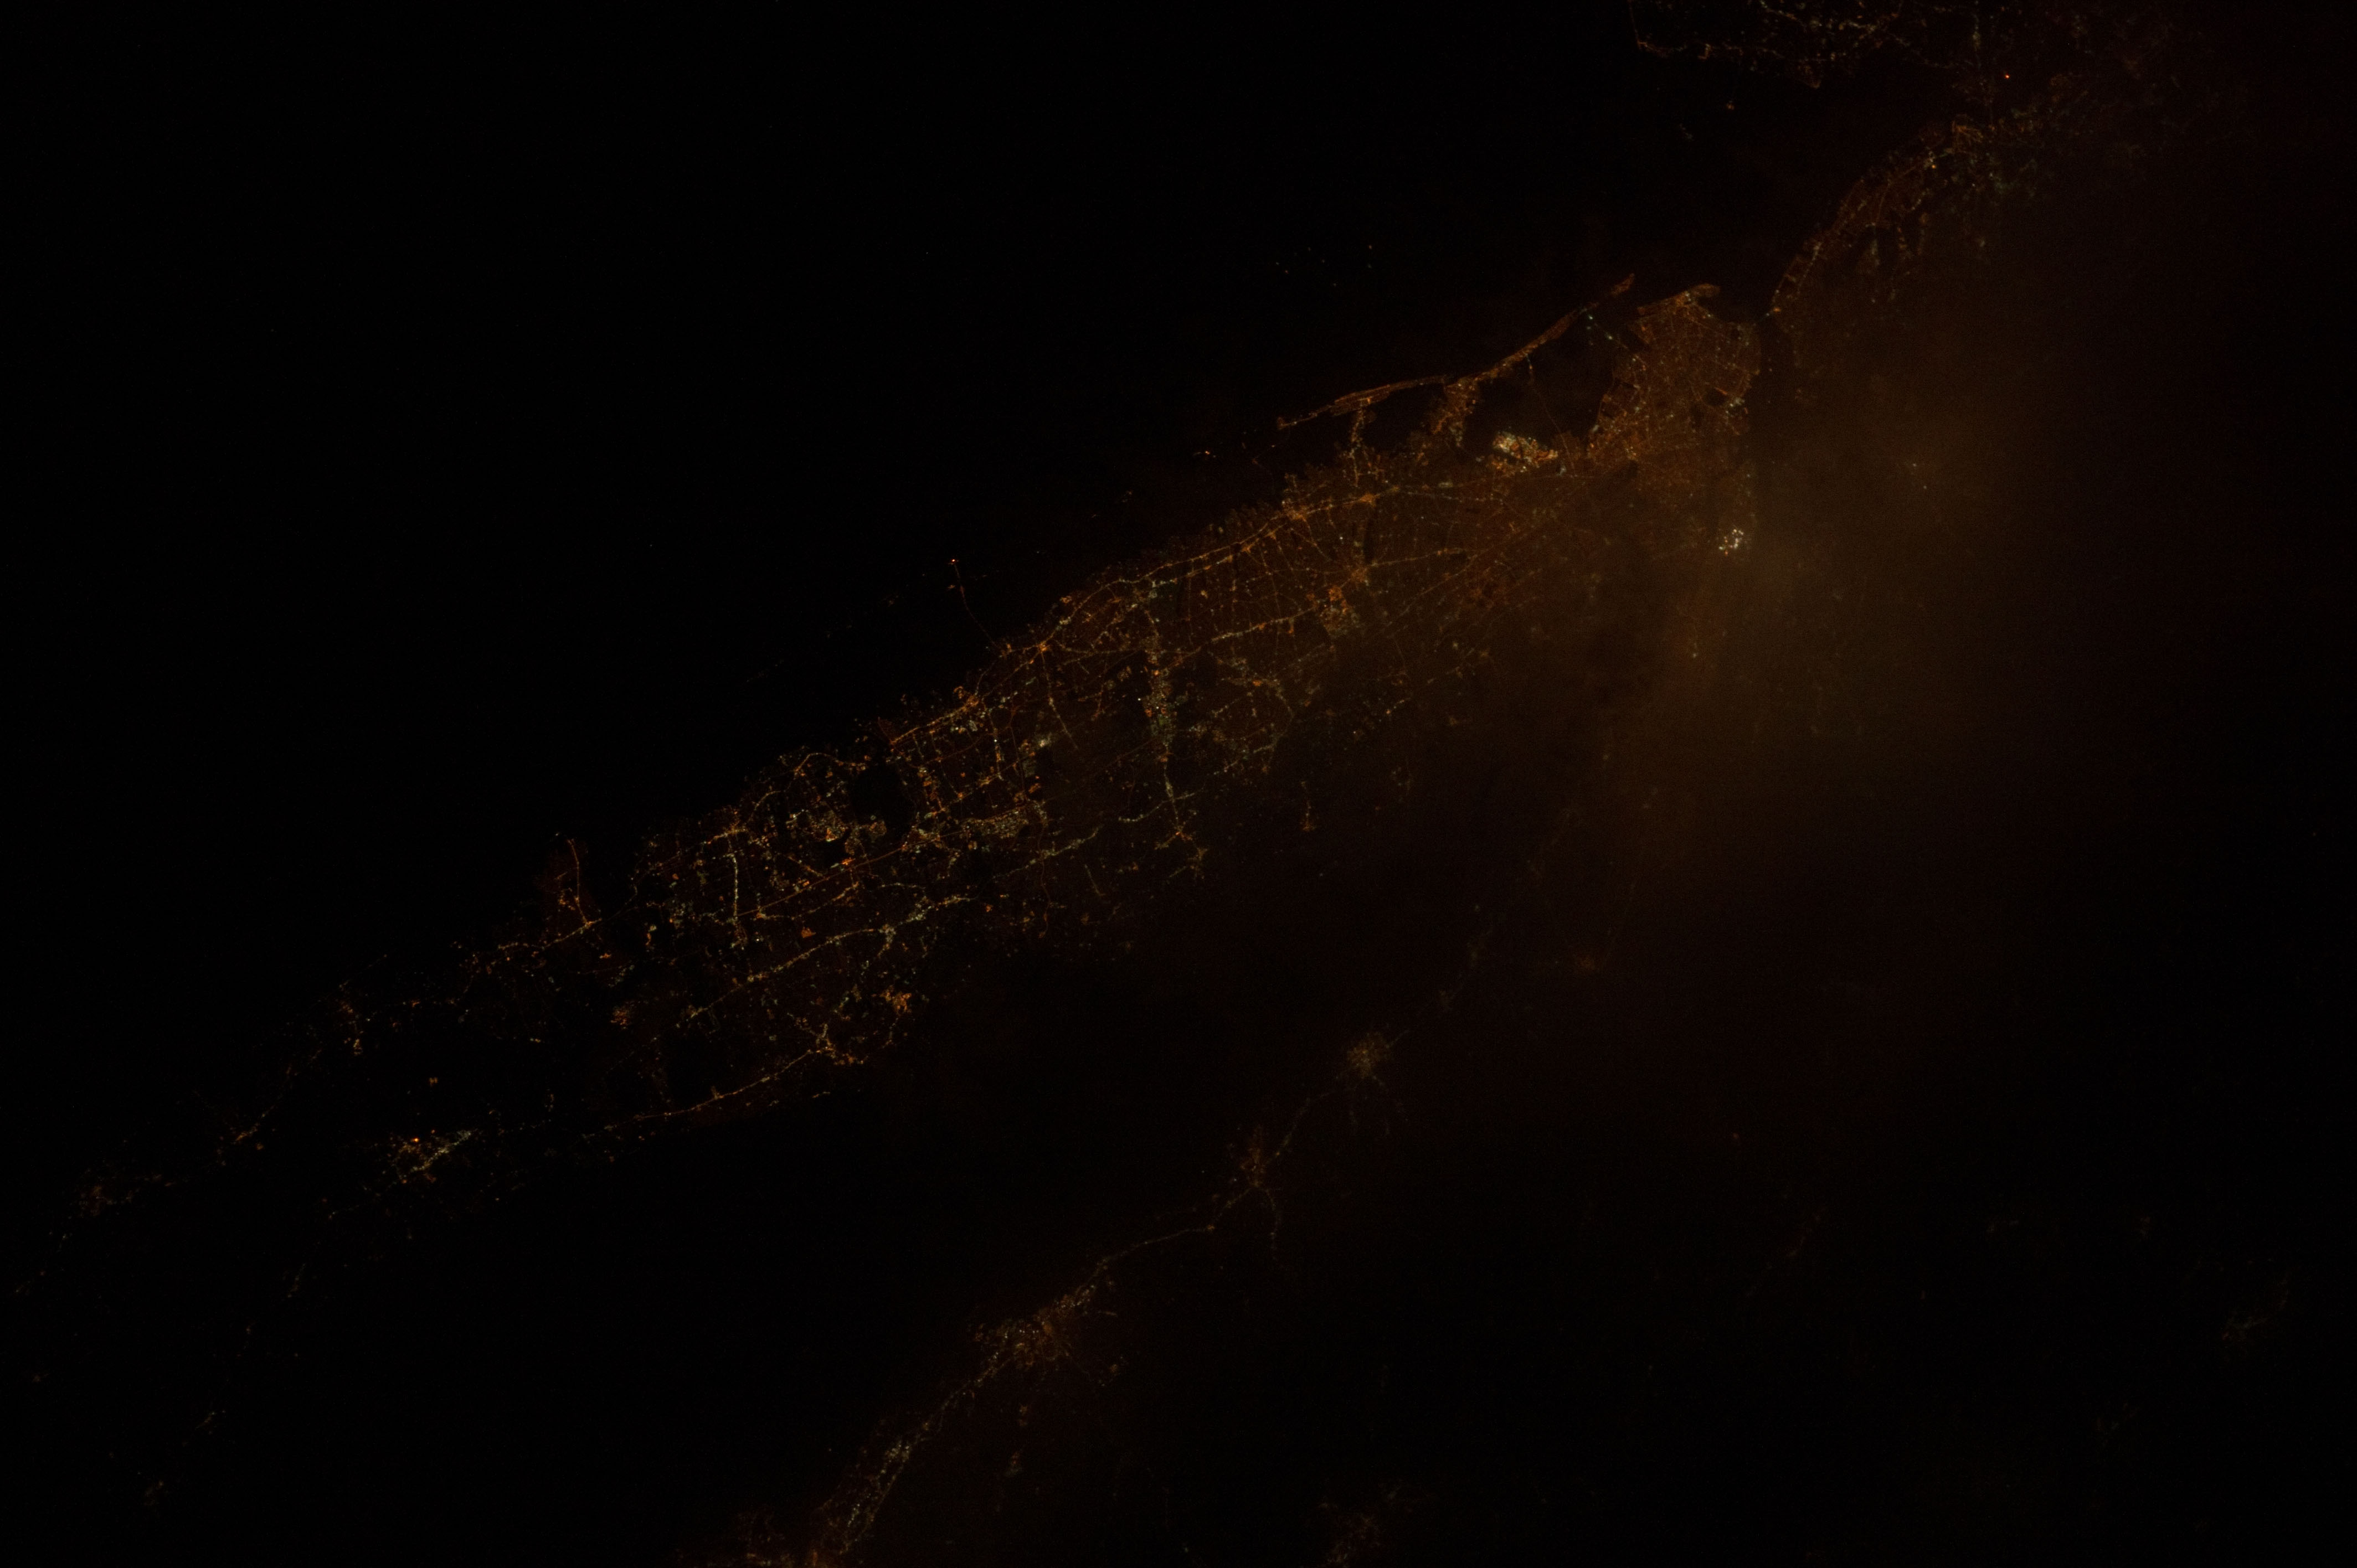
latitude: 40.7
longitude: -73.6
